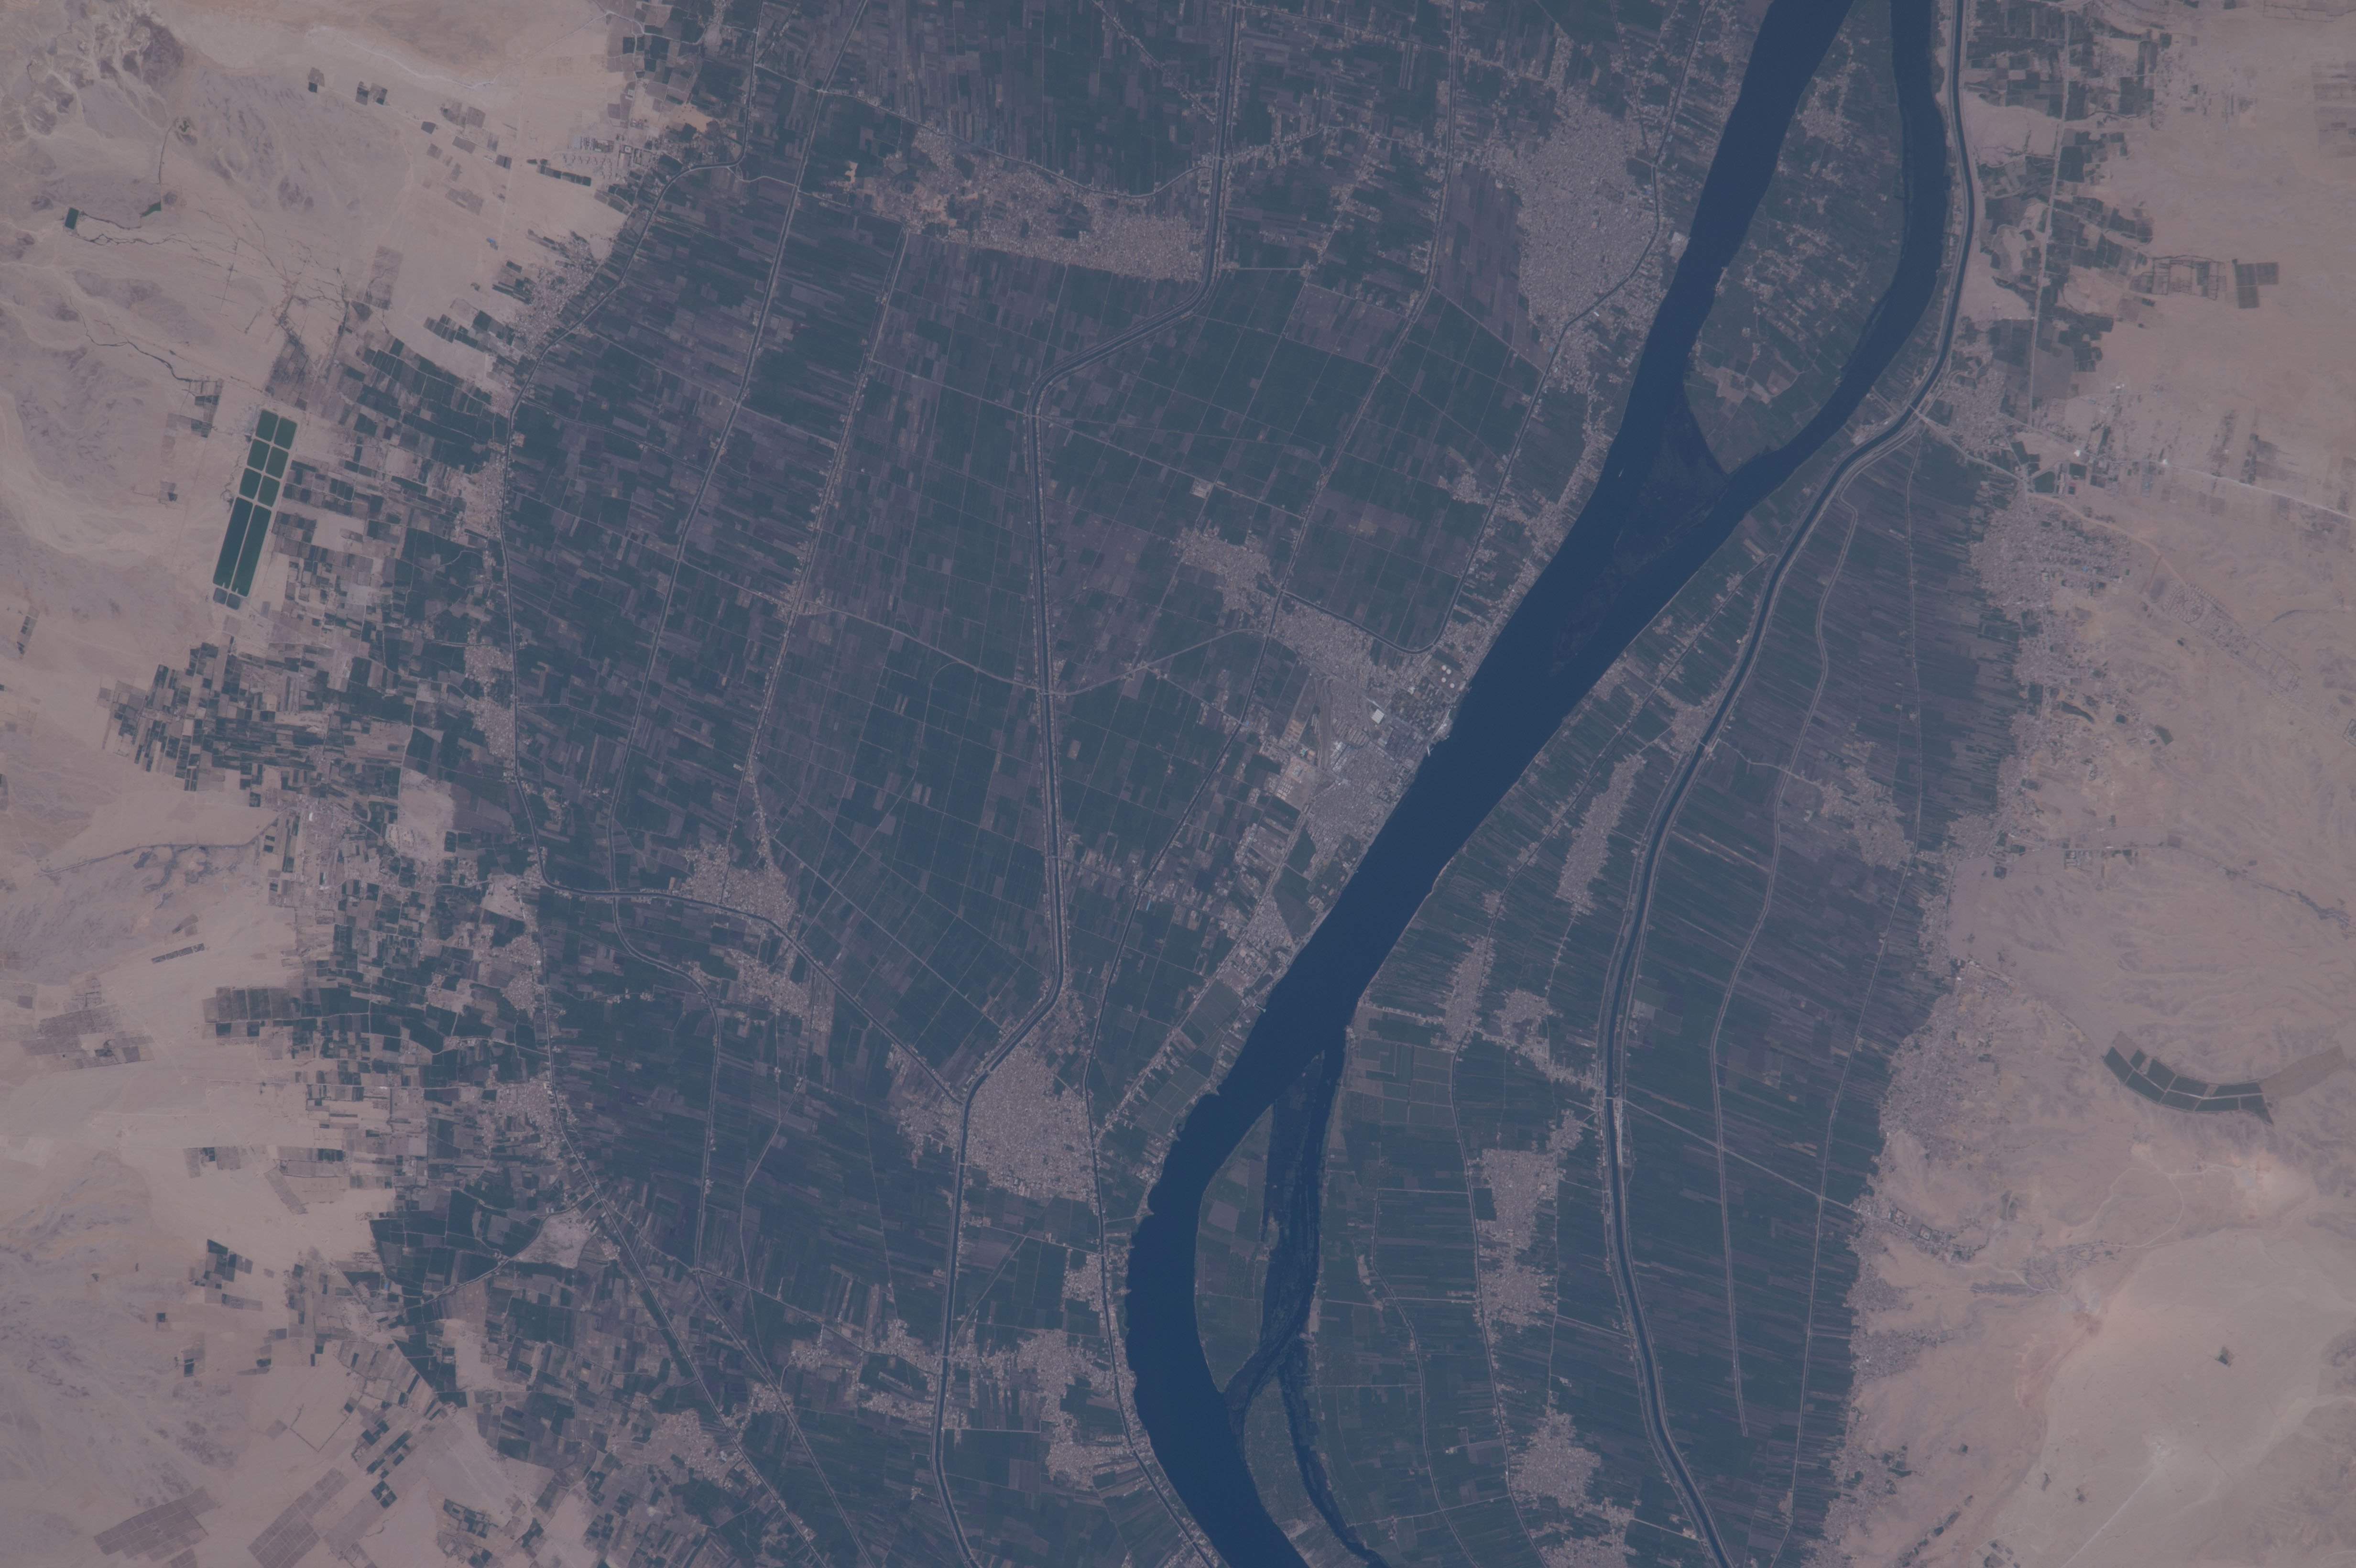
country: EGYPT
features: NILE RIVER, ARMANT, NAGAA AL FATATIH, IZBAT ABU AL HAJJAJ, WABURAT ARMANT
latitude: 25.6
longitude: 32.5
